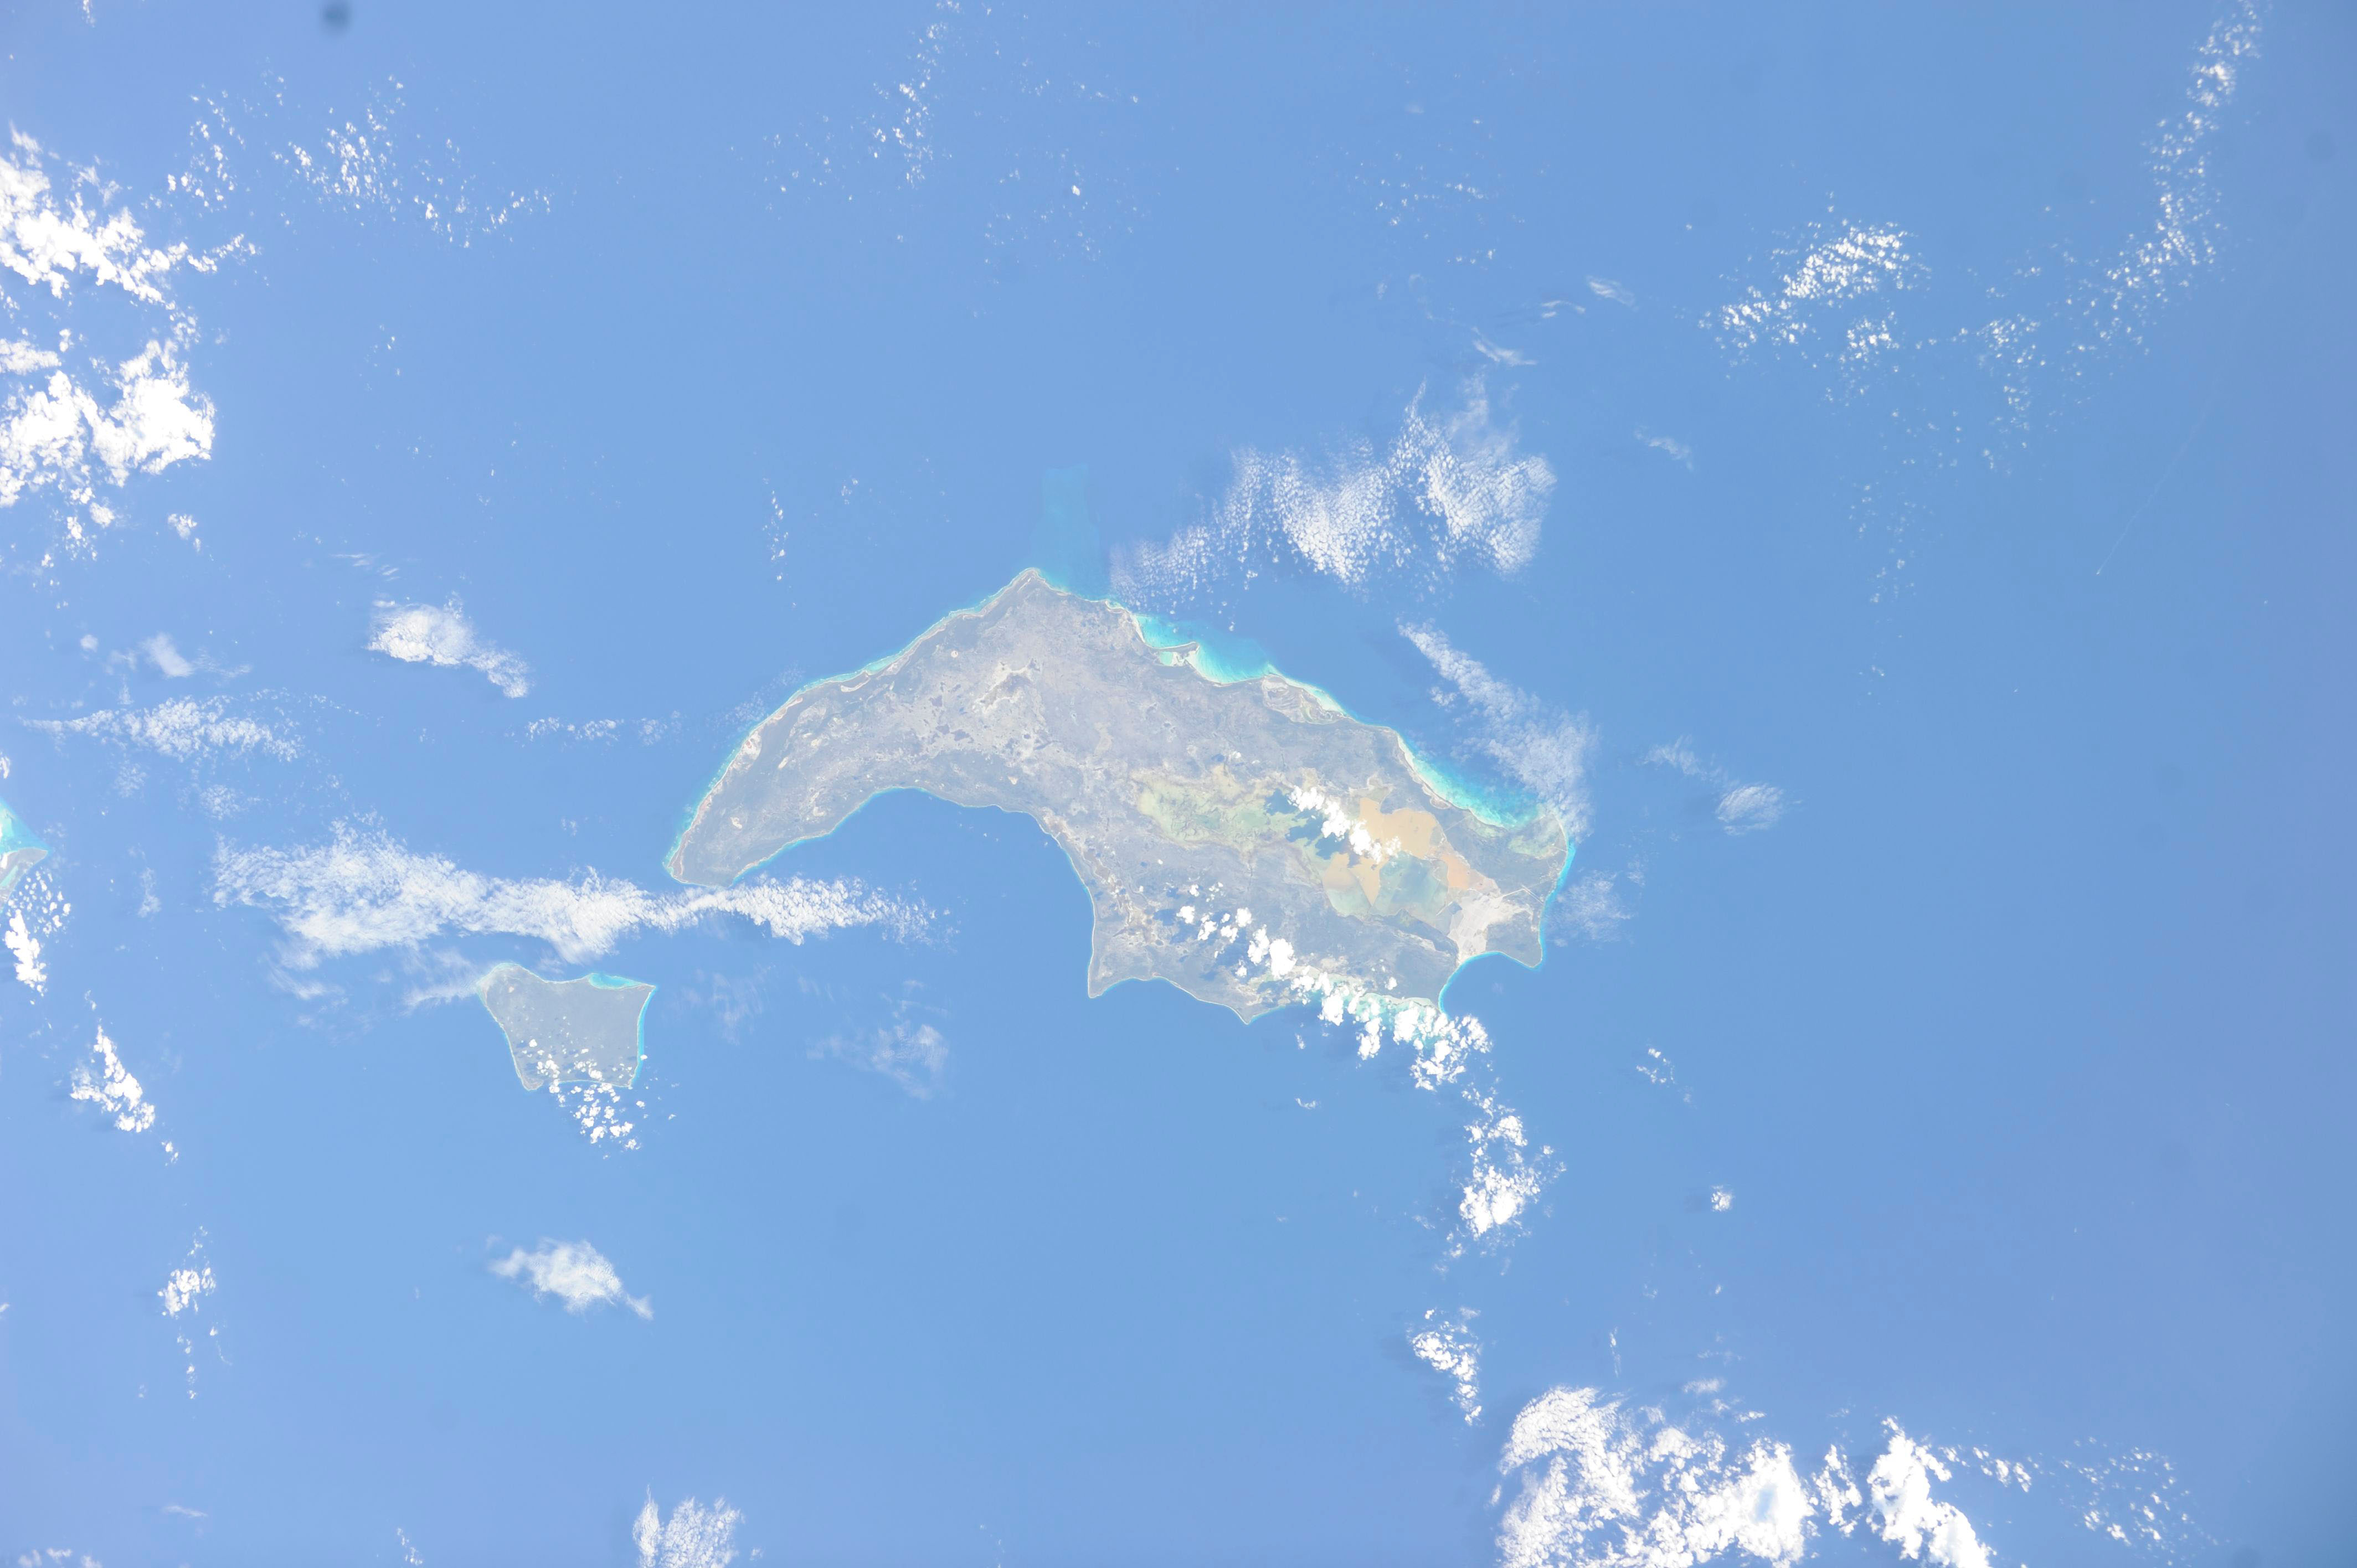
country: BAHAMAS
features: GREAT INAGUA I., LITTLE UNAGUA I., REEFS
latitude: 21.0
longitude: -73.5
